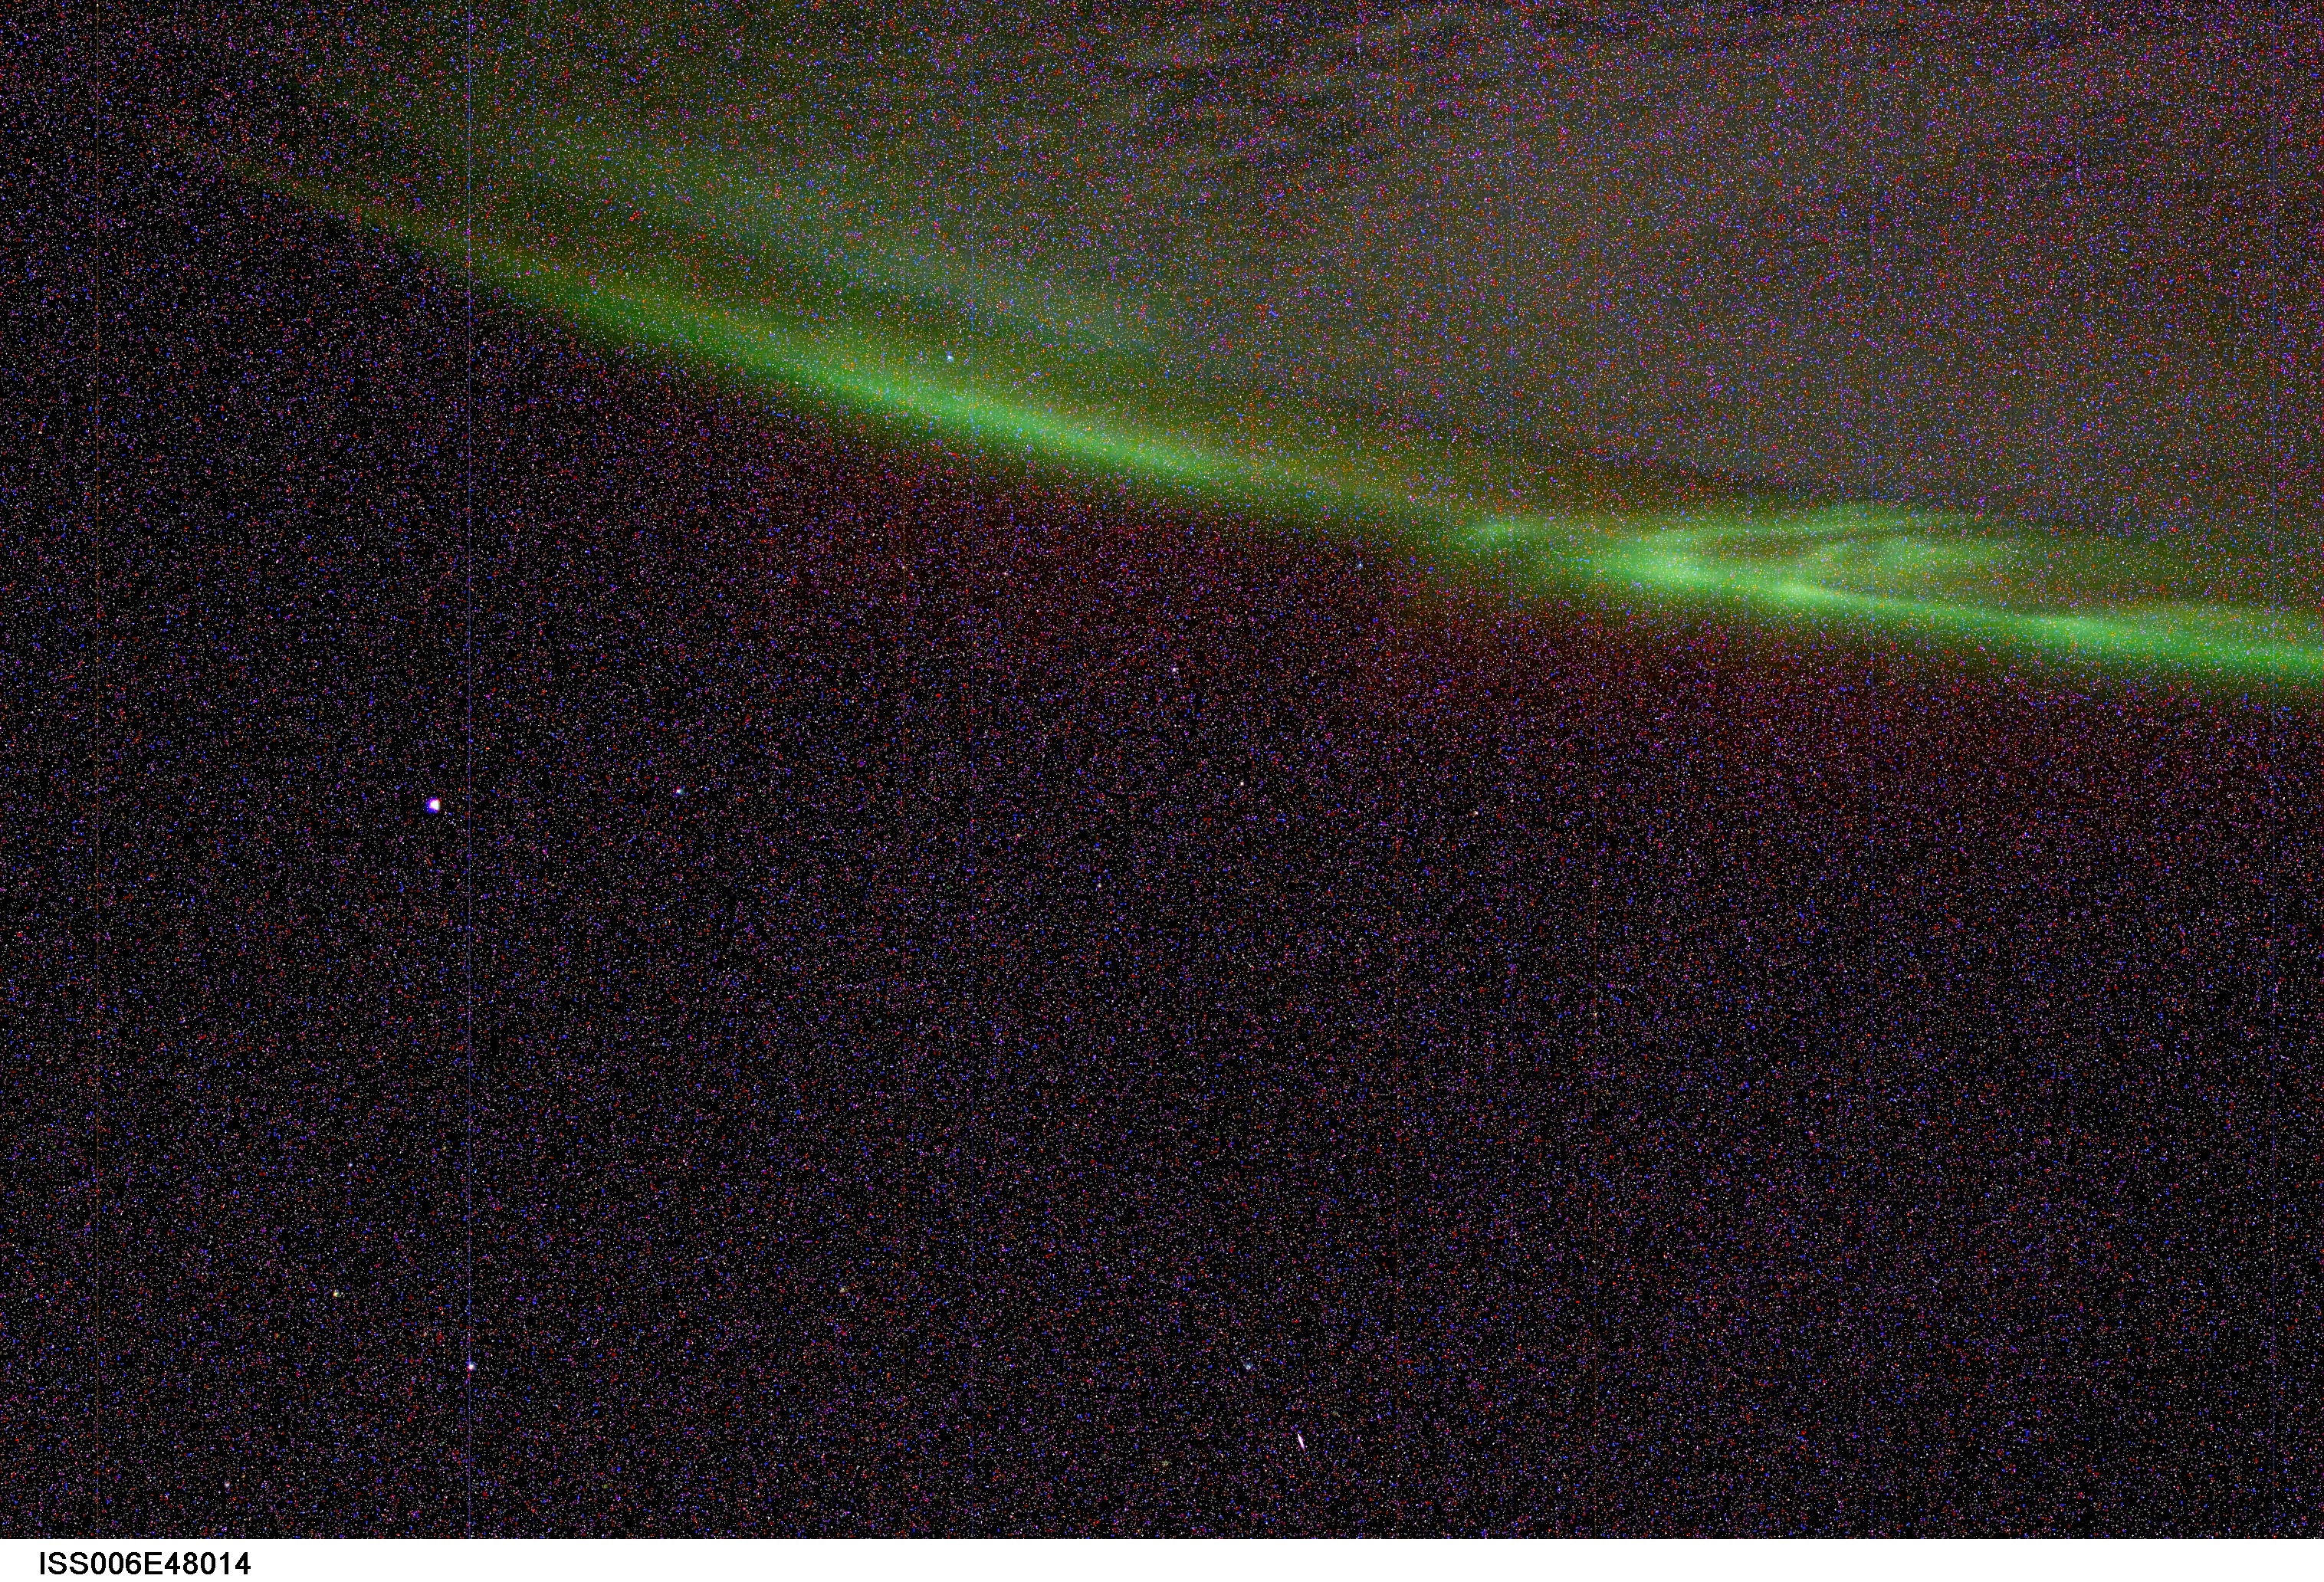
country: AURORA
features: AURORA AUSTRALIS, STARS
